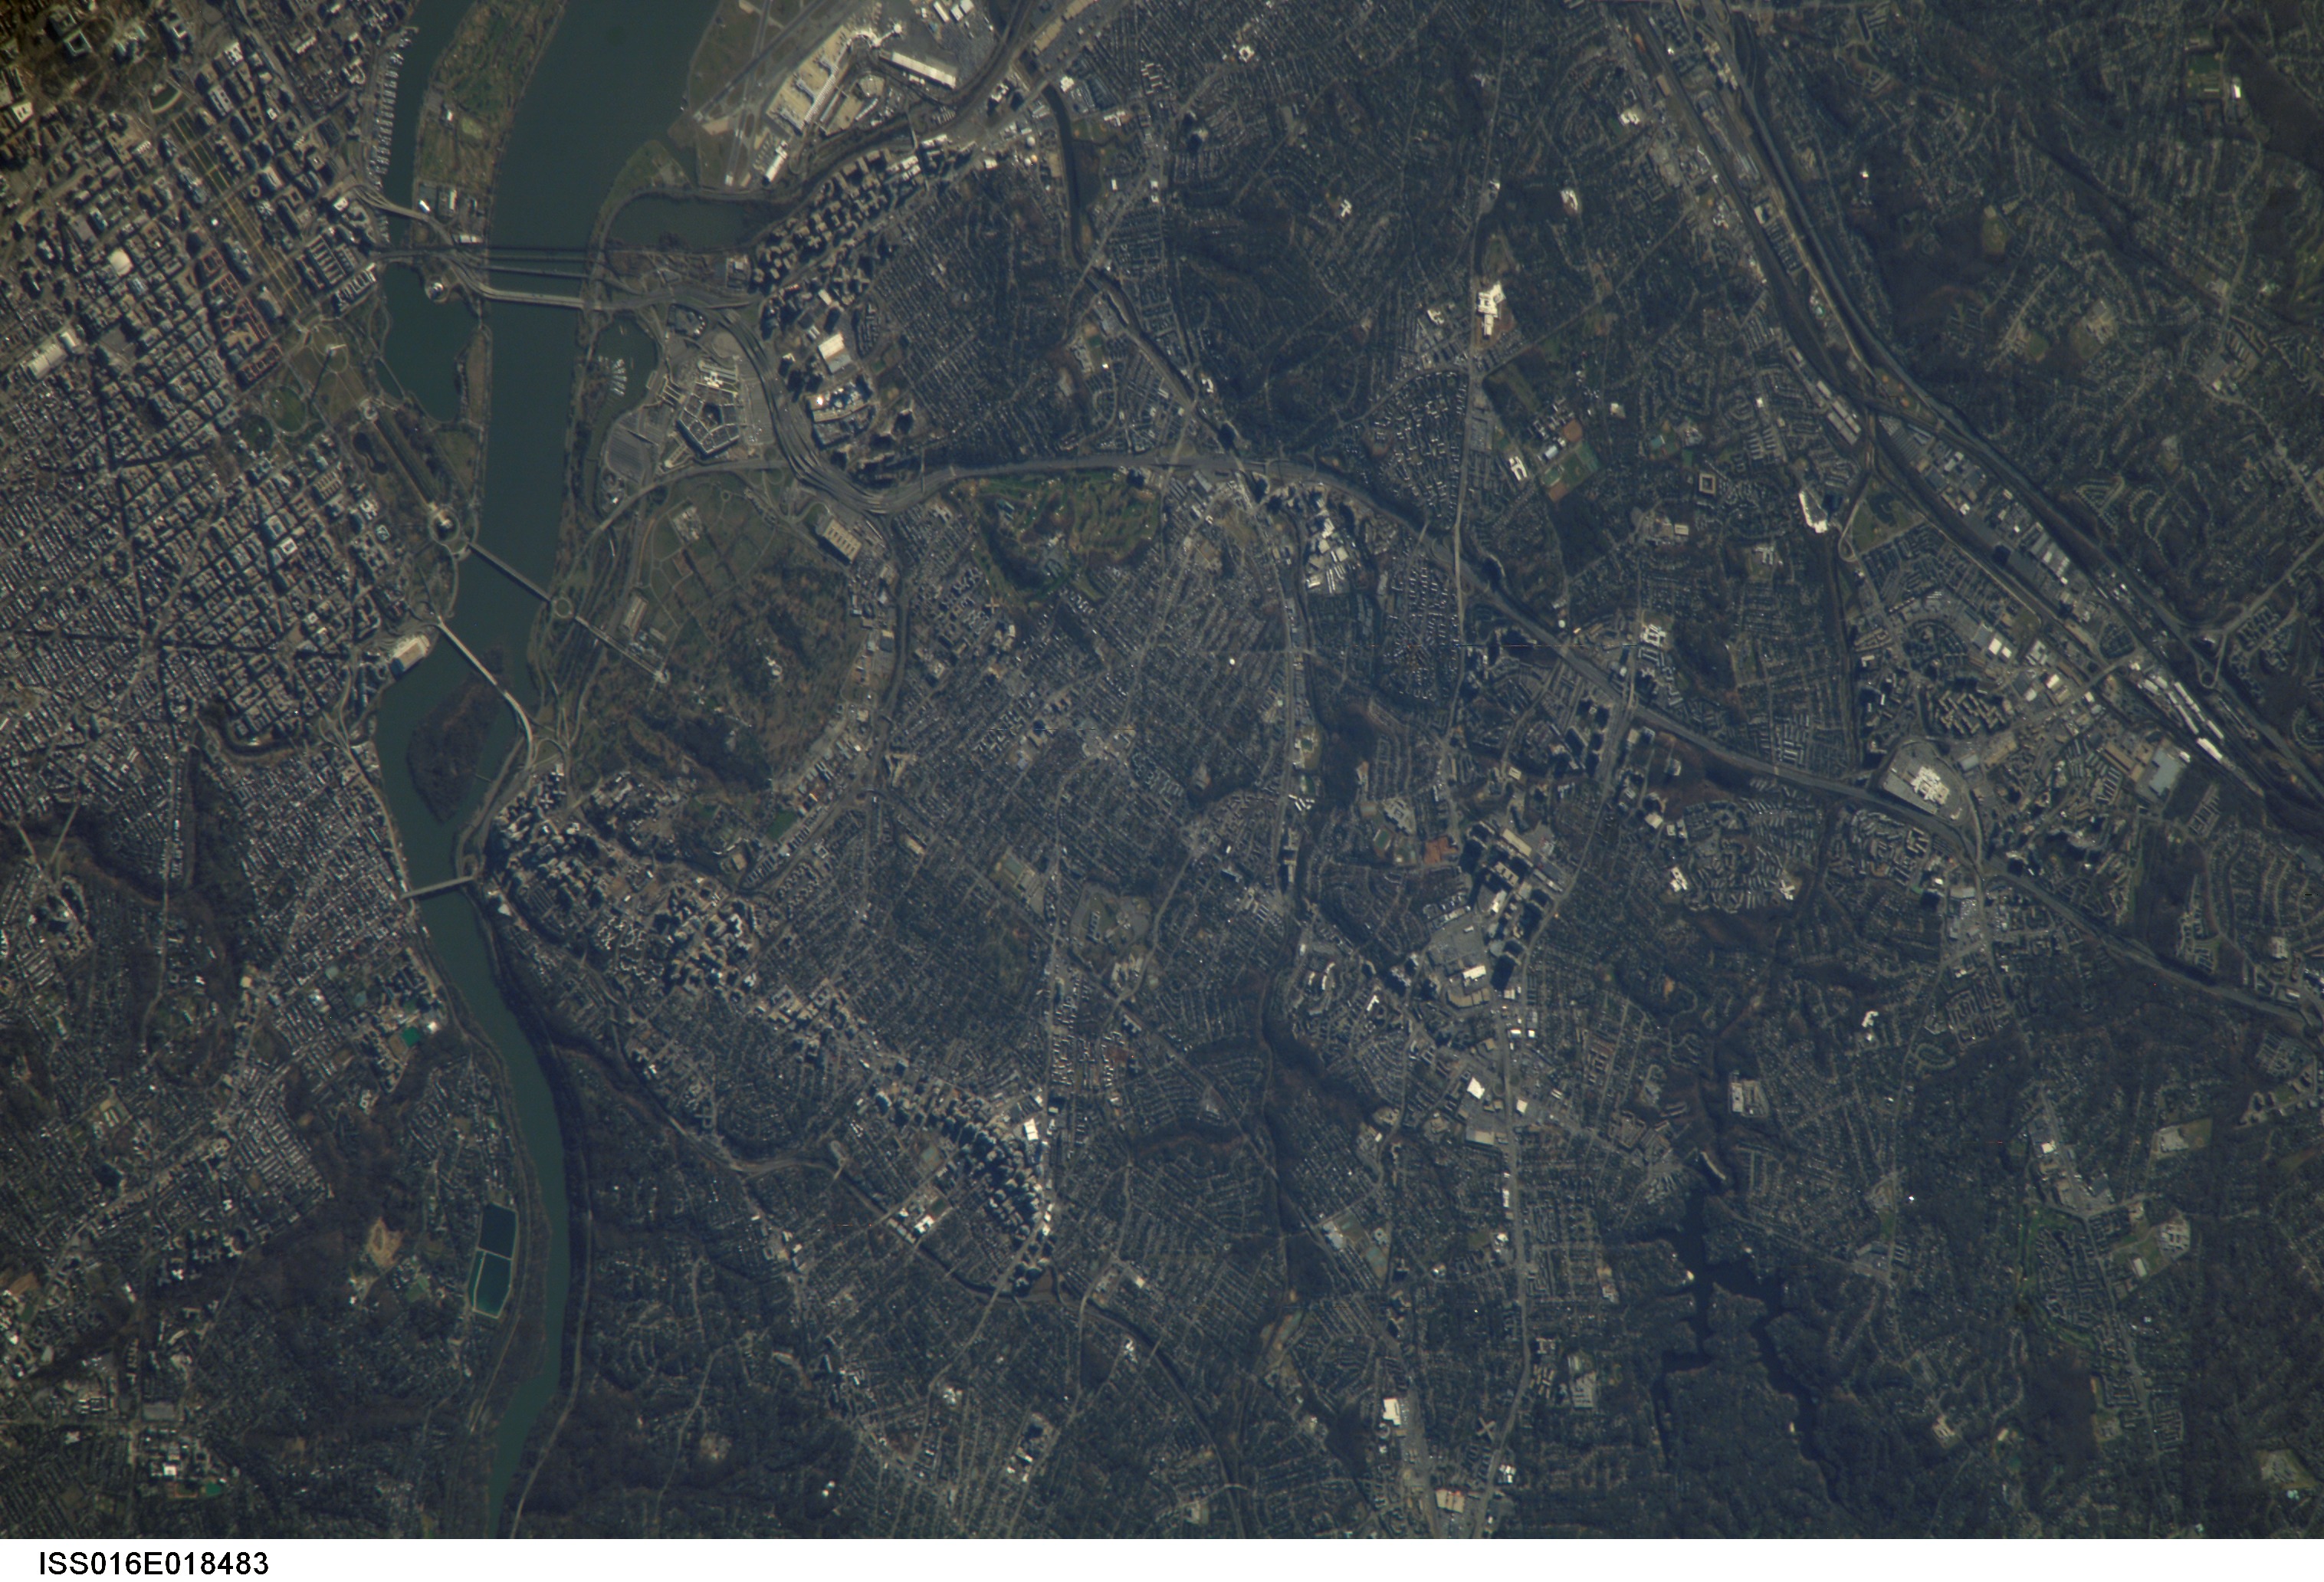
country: USA-VIRGINIA
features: WASHINGTON, POTOMAC RIVER
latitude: 38.9
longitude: -77.1
